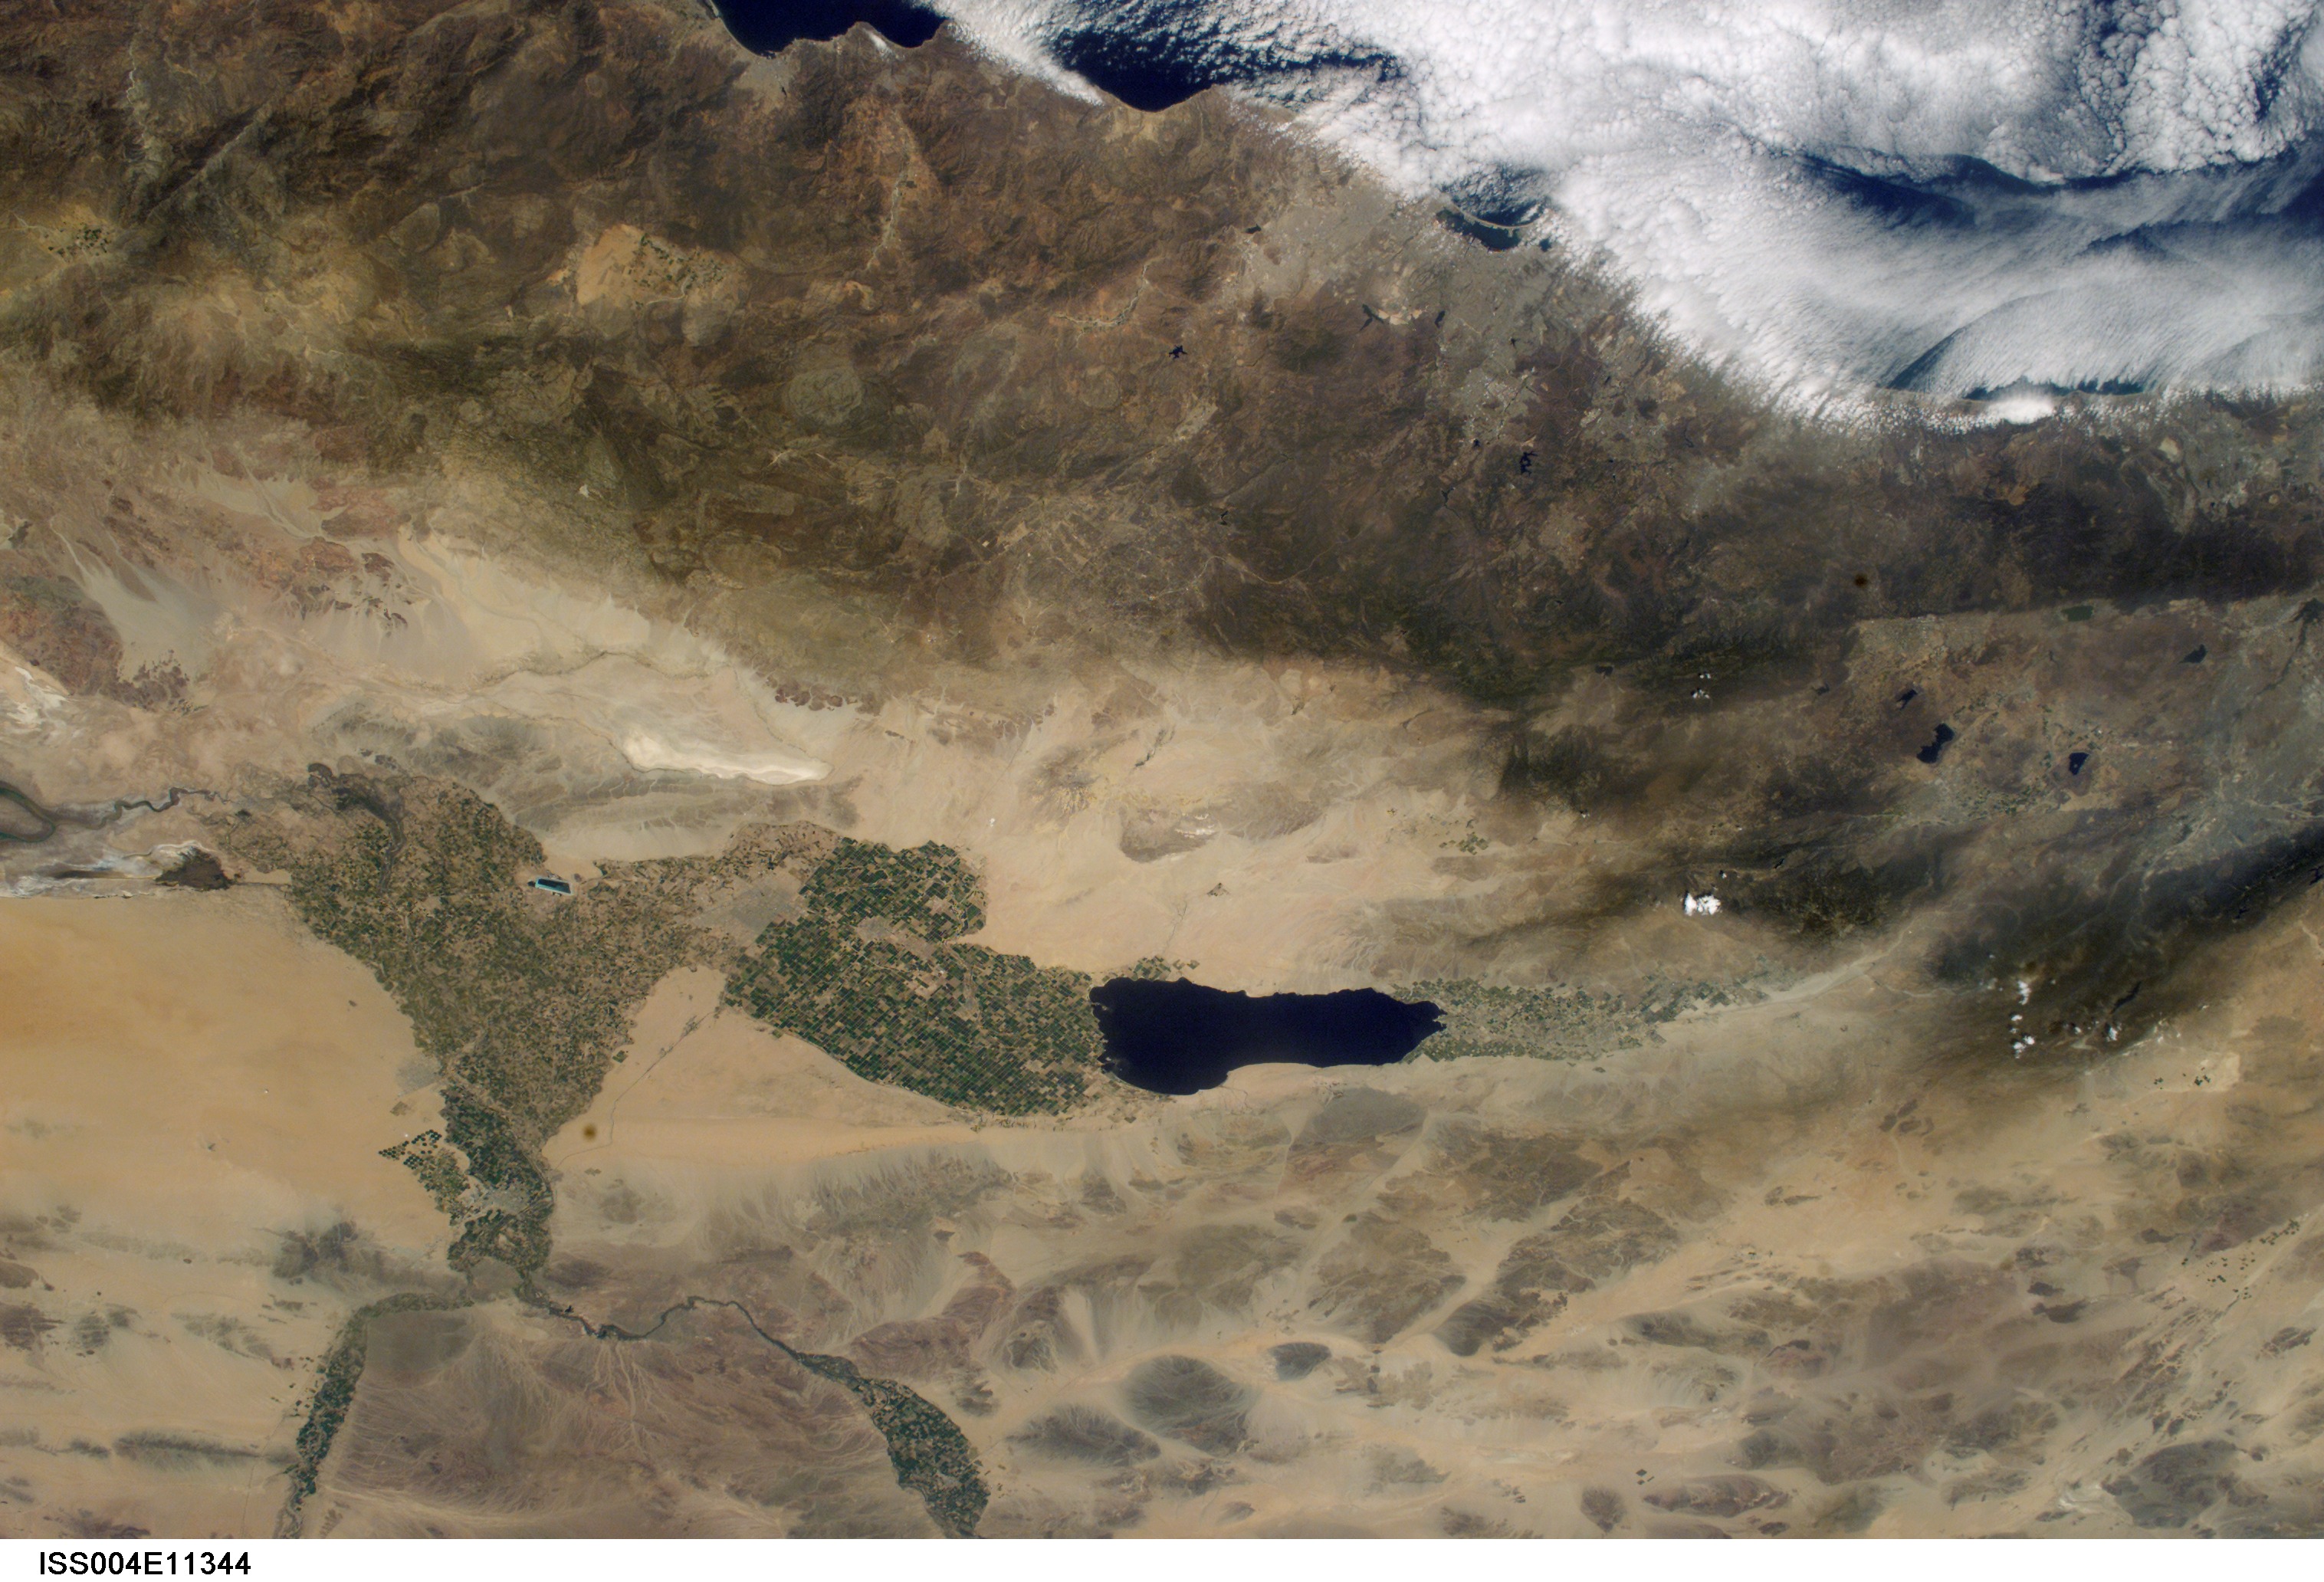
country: USA-CALIFORNIA
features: LOS ANGELES, IMPERIAL V.
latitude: 34.0
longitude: -117.0
